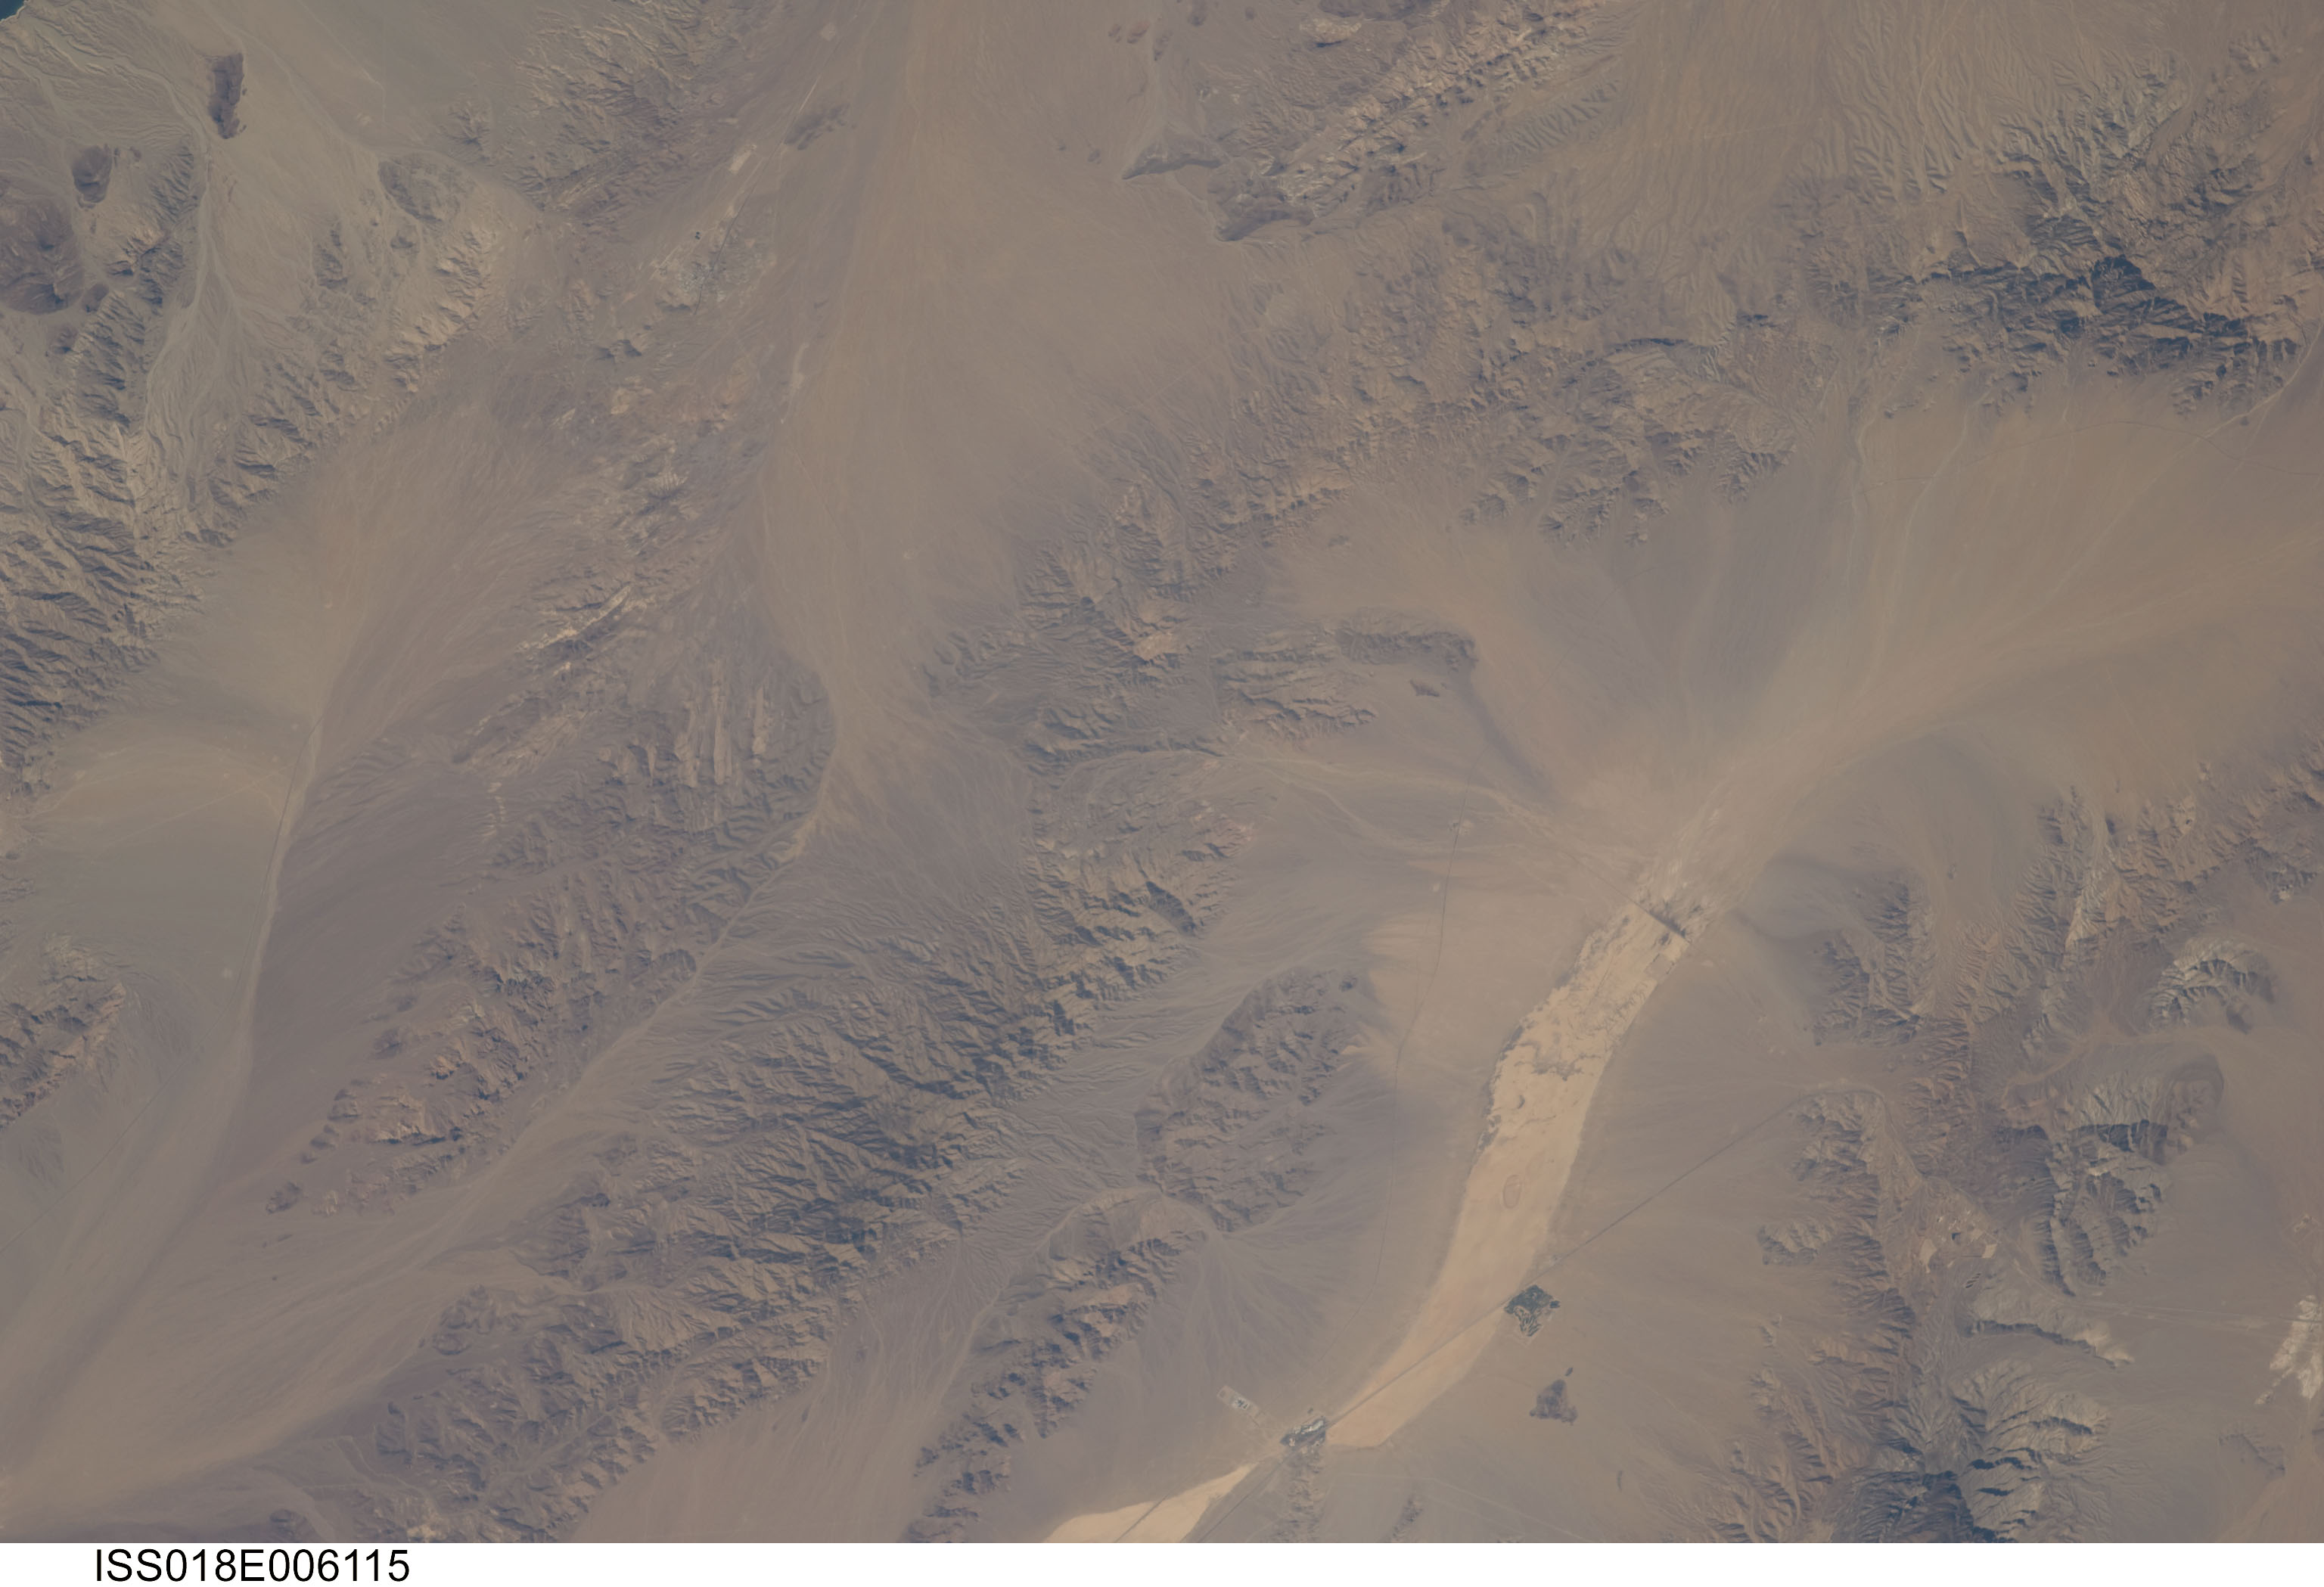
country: USA-NEVADA
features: WASH, NEW YORK MTS., ROAD
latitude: 35.5
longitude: -115.0
